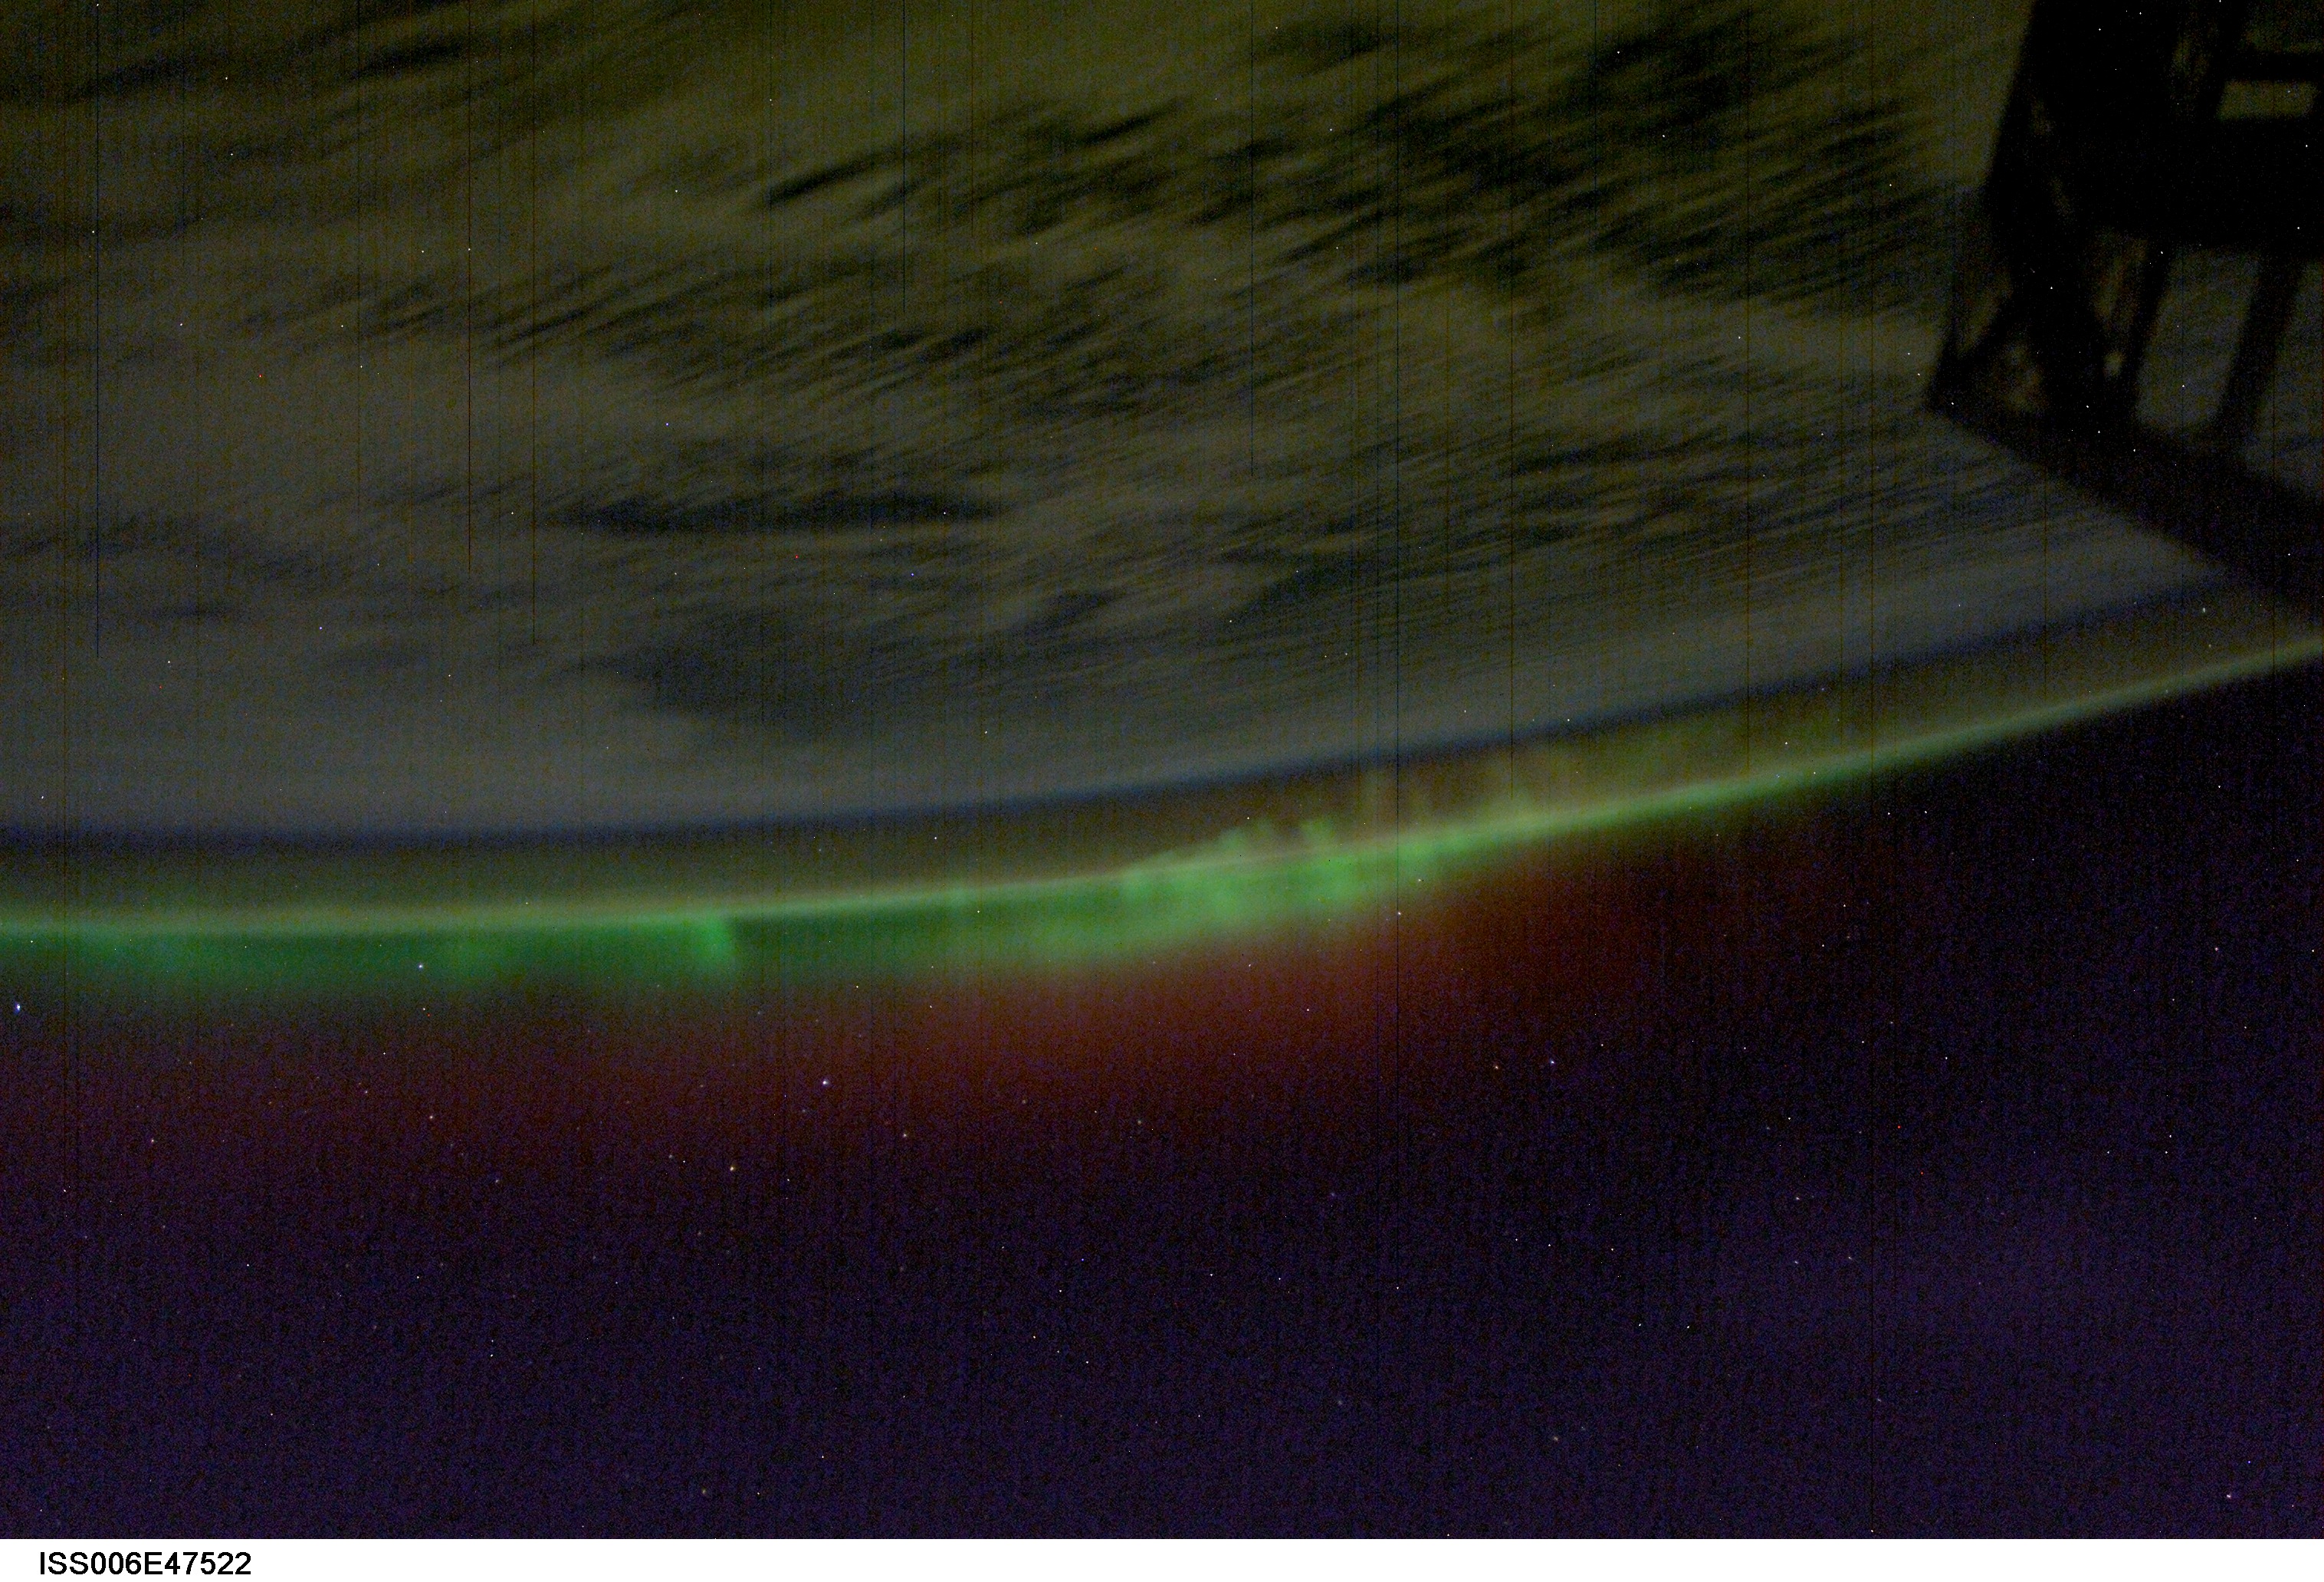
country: AURORA
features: AURORA AUSTRALIS
